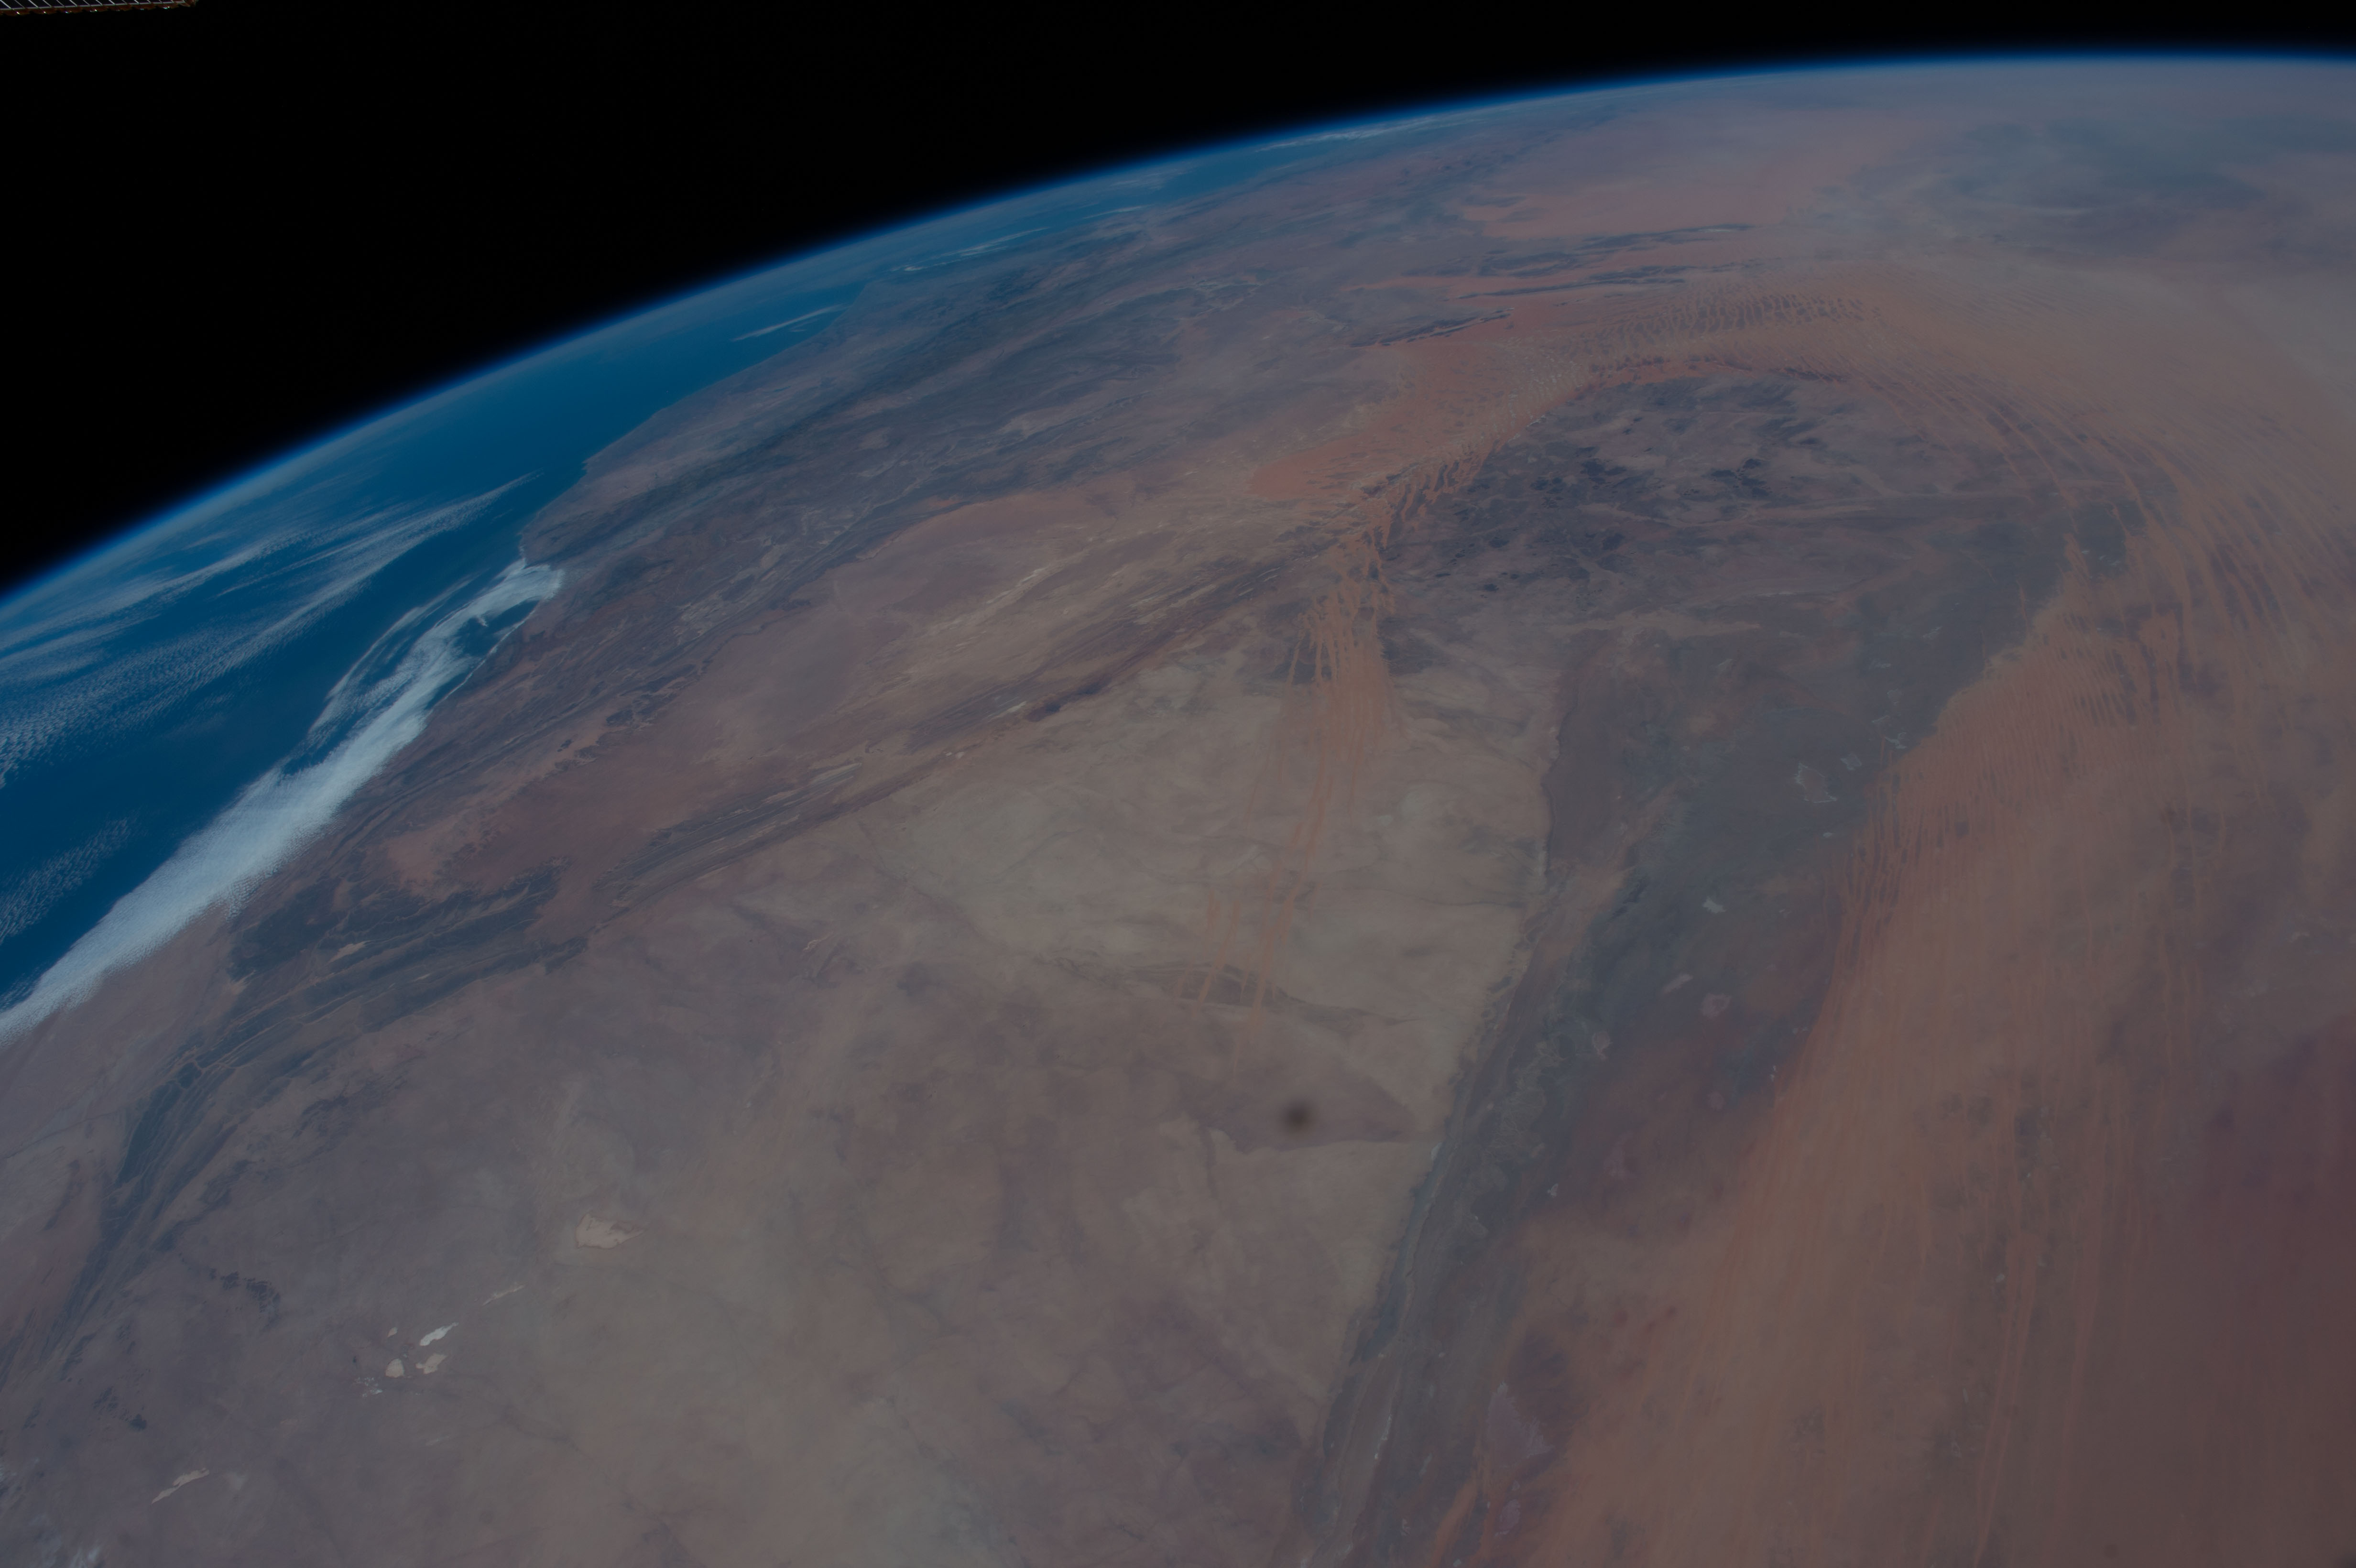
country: MAURITANIA
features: HAMADA DU DRAA DESERT, ERG IGUIDI DESERT, ERG CHECH DESERT, ALGERIA, MOROCCO, ATLANTIC OCEAN, WESTERN SAHARA, ATMOSPHERIC LIMB
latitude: 25.5
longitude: -7.5
